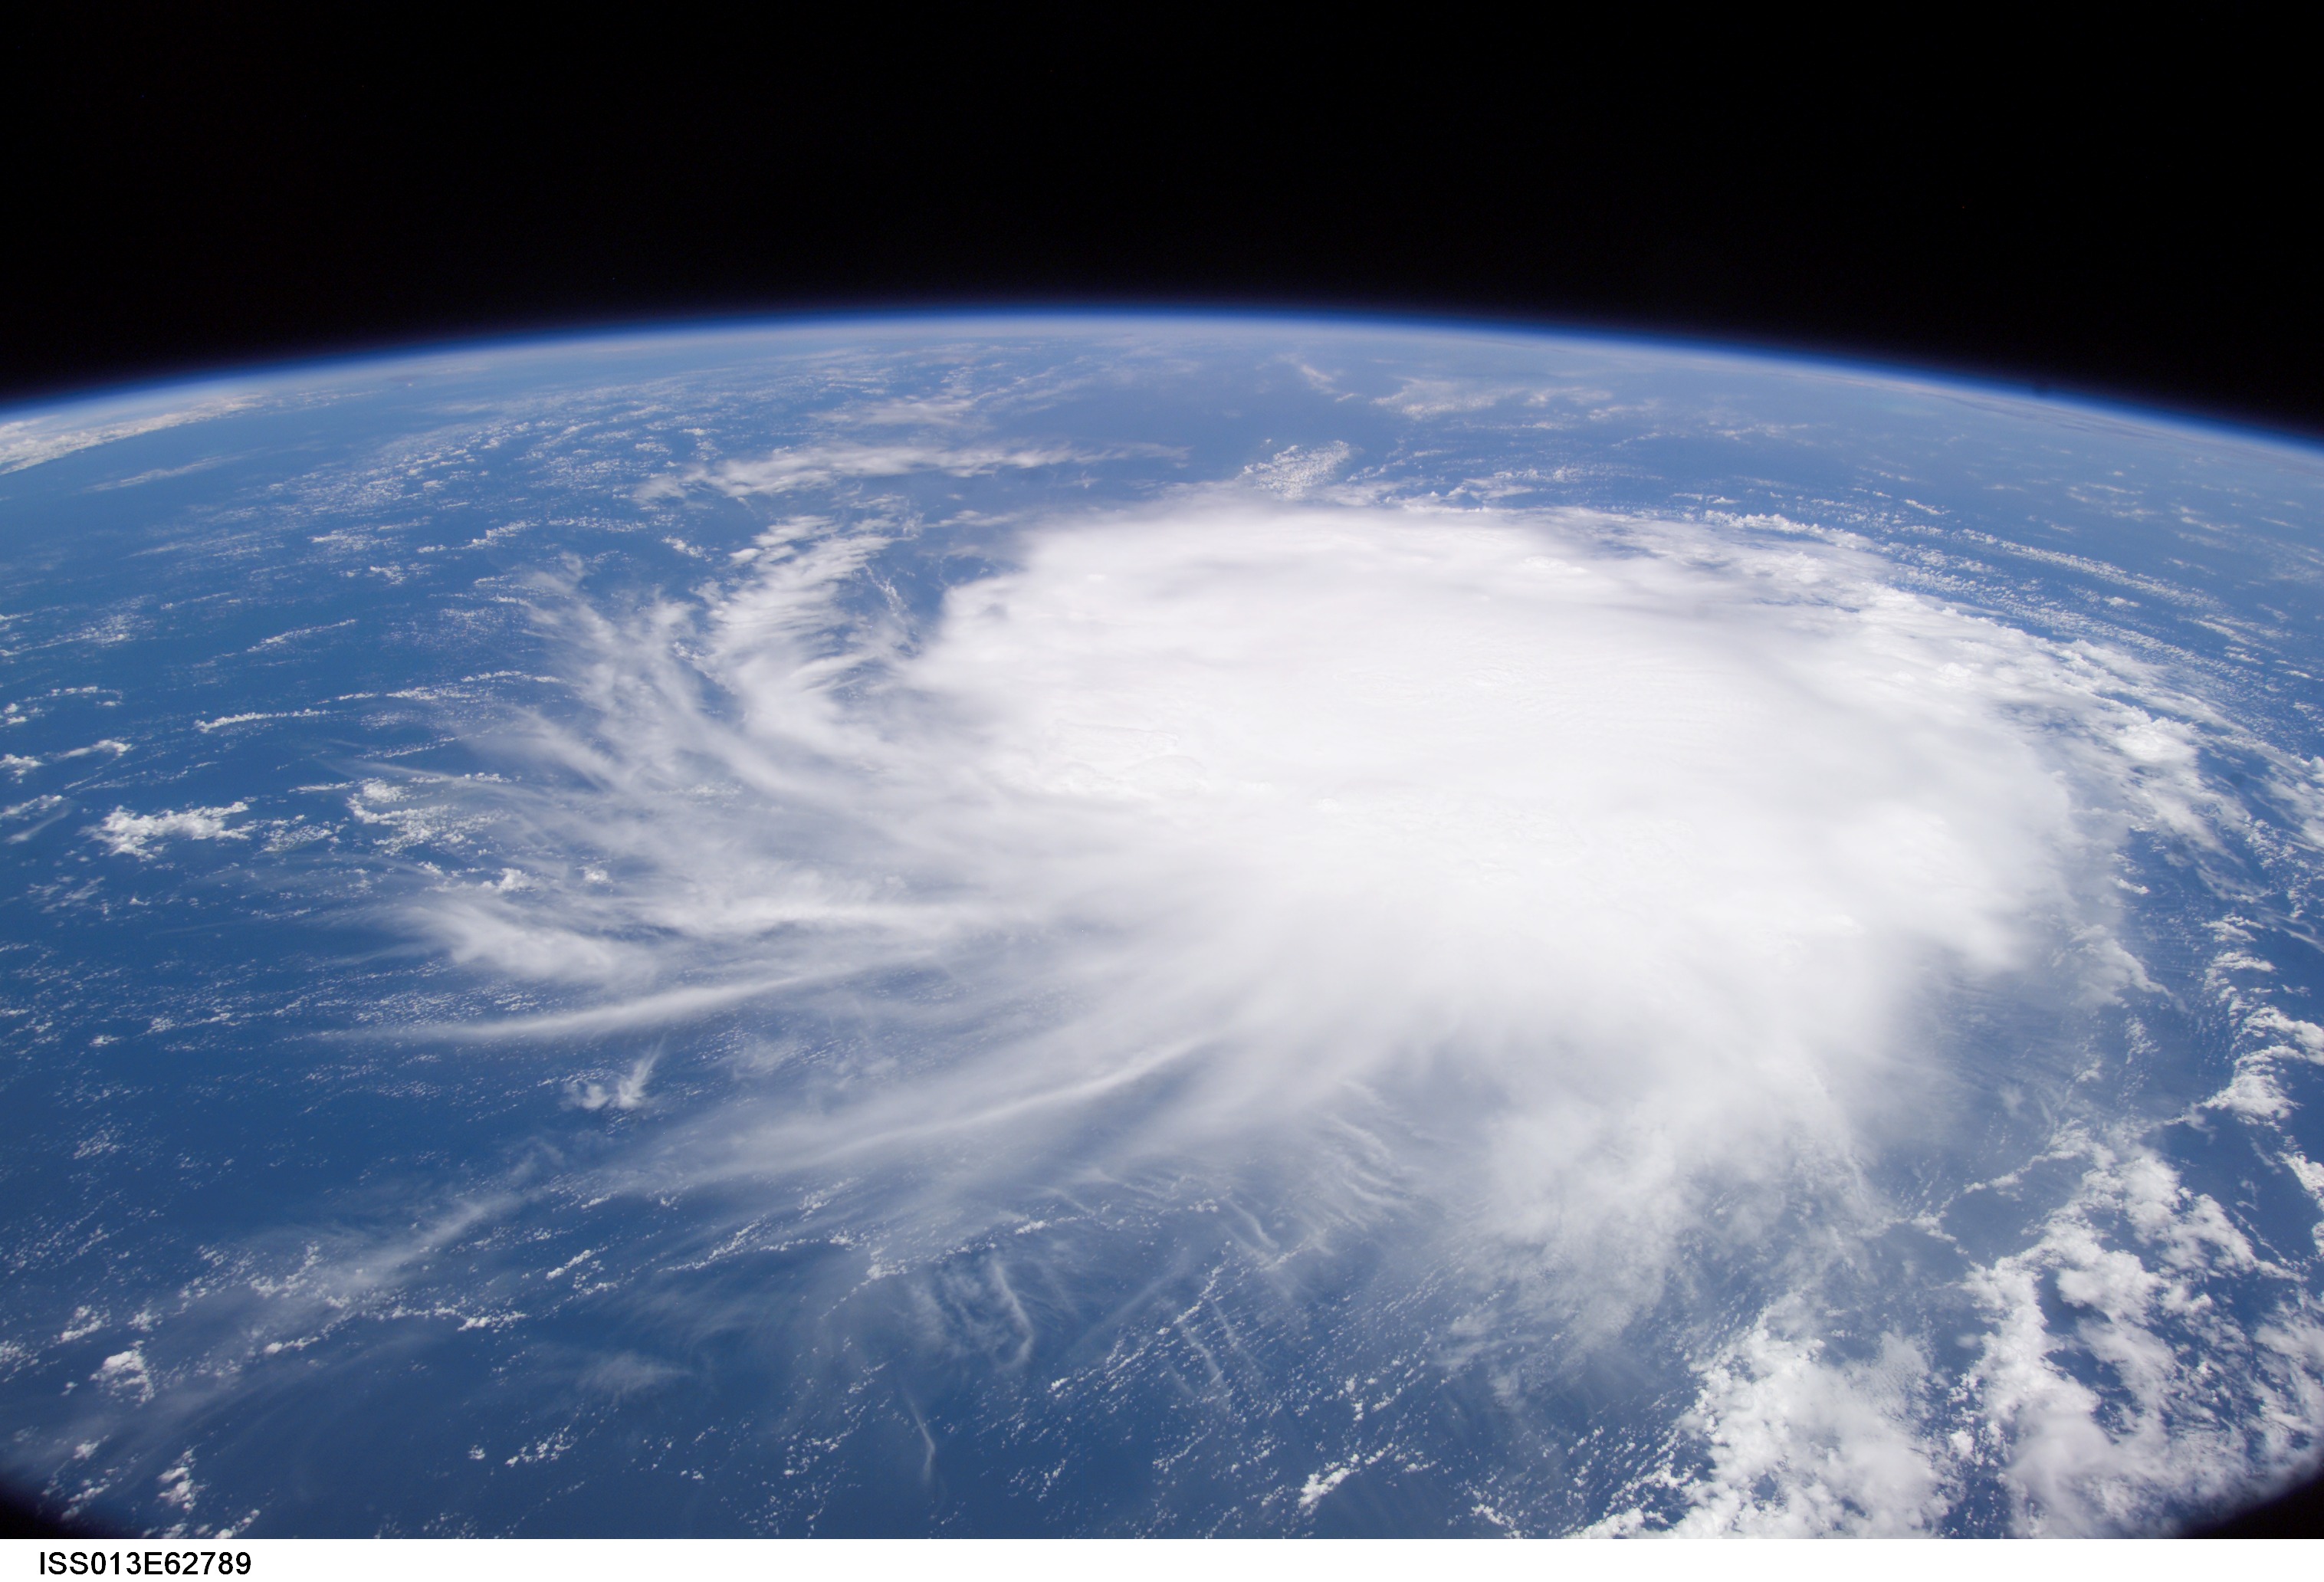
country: ATLANTIC OCEAN
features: PAN-TROPICAL STORM CHRIS
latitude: 19.2
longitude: -63.4
